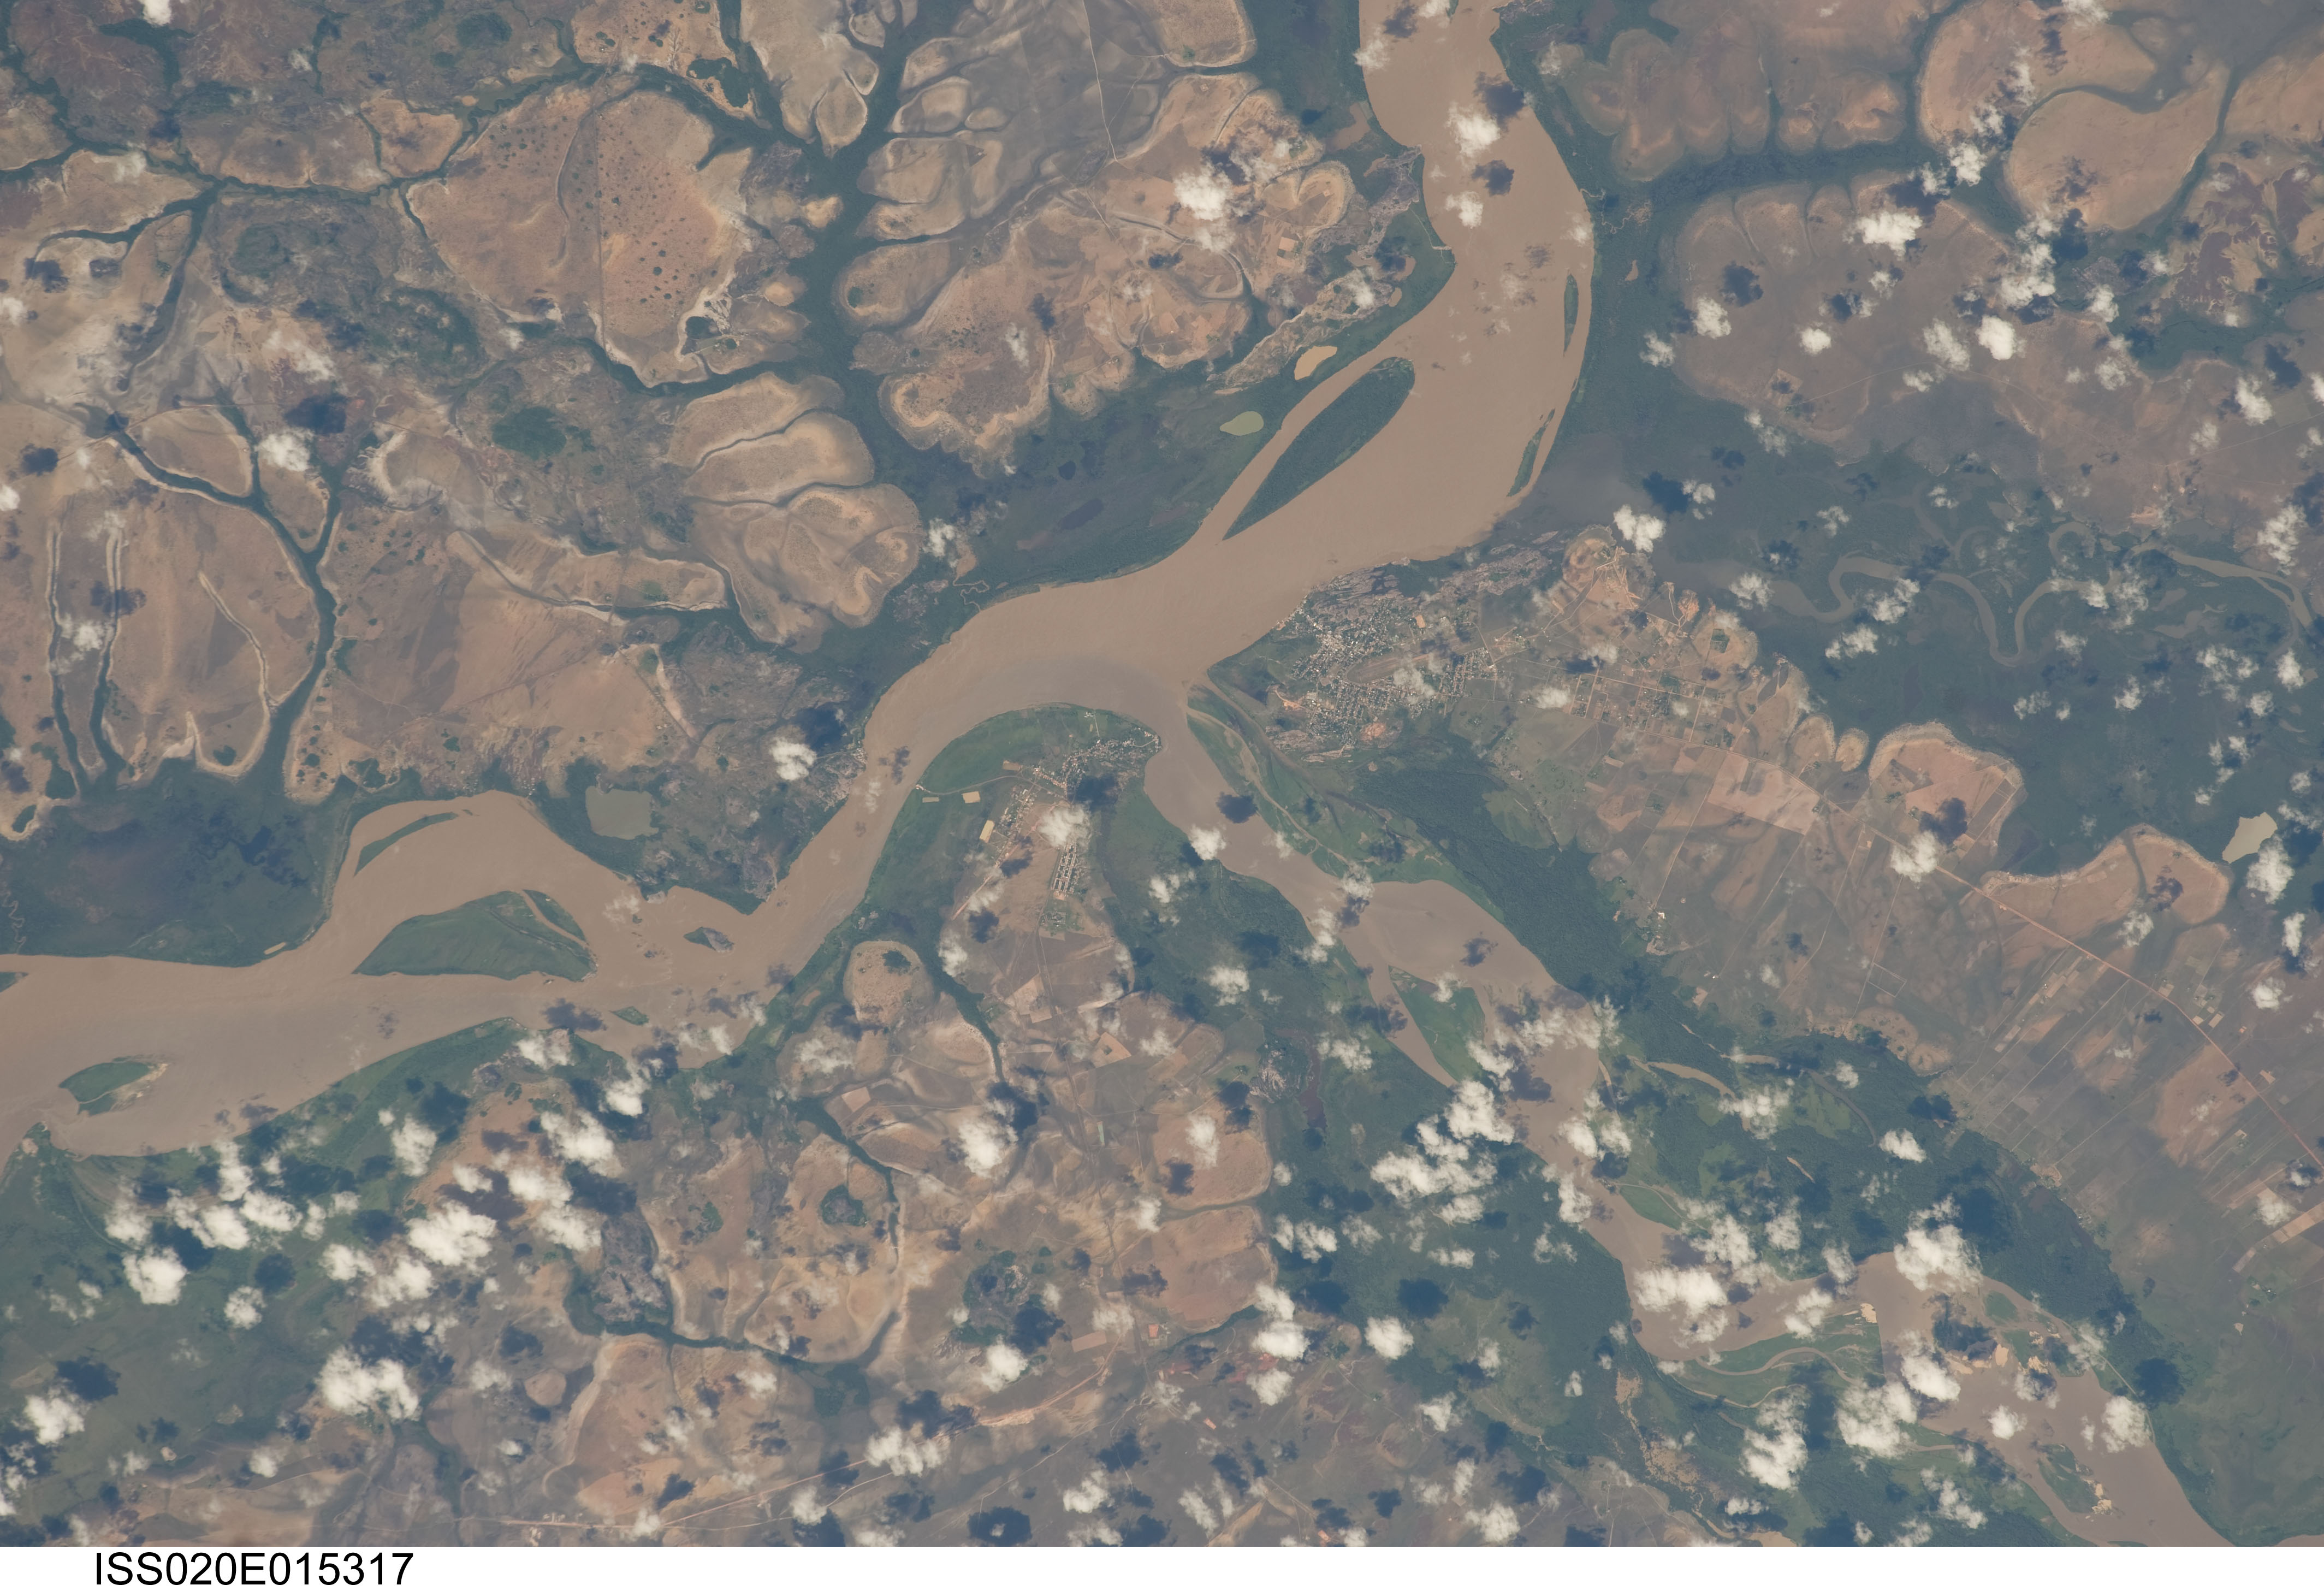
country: VENEZUELA
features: PUERTO PAEZ VENEZUELA,ISLA MERCURIO,COLOMBIA,SABANA DE POTRERO,COLUMBIA,PUERTO CARRENO,PUERTO PAEZ,PUERTO CARRENO COLOMBIA,ORINOCO RIVER,META RIVER,RIO VITA,SABANA DEL LEON,ISLA BABILLA,ORINOCO AND META RIVERS,GERMAN OLANO AIRPORT (SKPC),VENEZUELA,LAGUNA LAS DELICIAS,LAGUNA LA NEGRA,RIO ORINOCO
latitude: 6.2
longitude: -67.5
